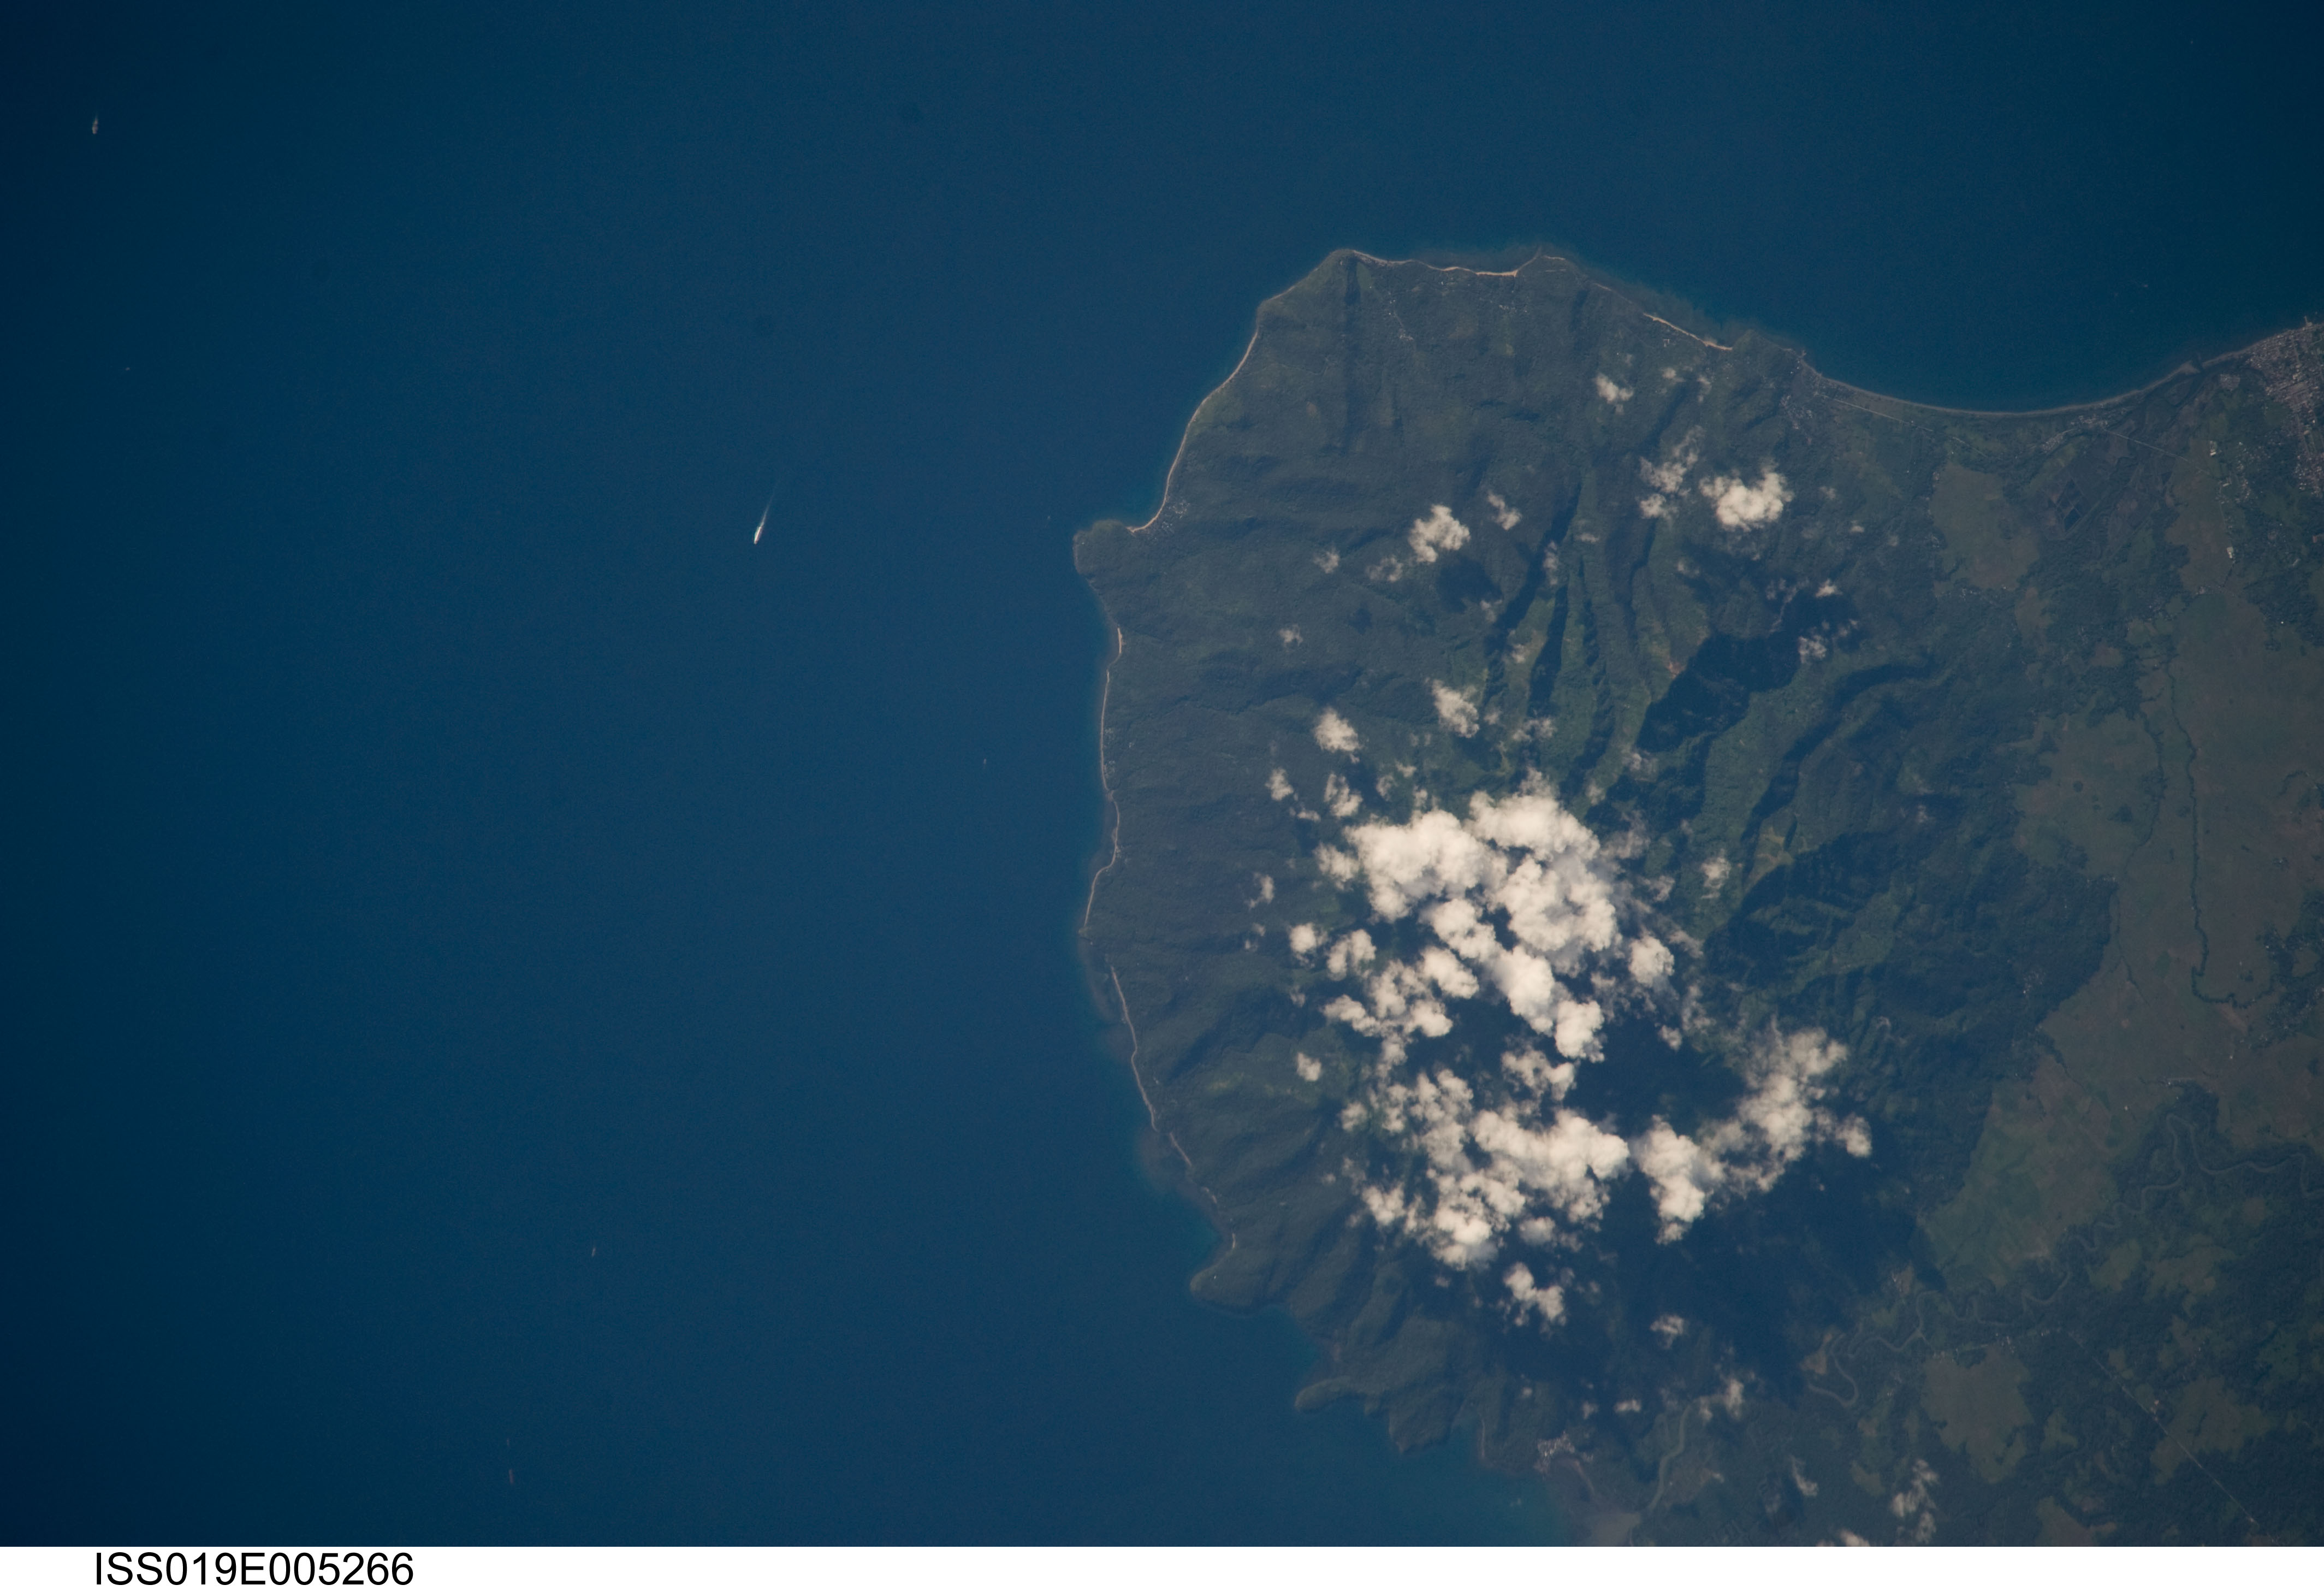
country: PHILIPPINES
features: MT. DUMALI, COAST
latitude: 13.1
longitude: 121.5
